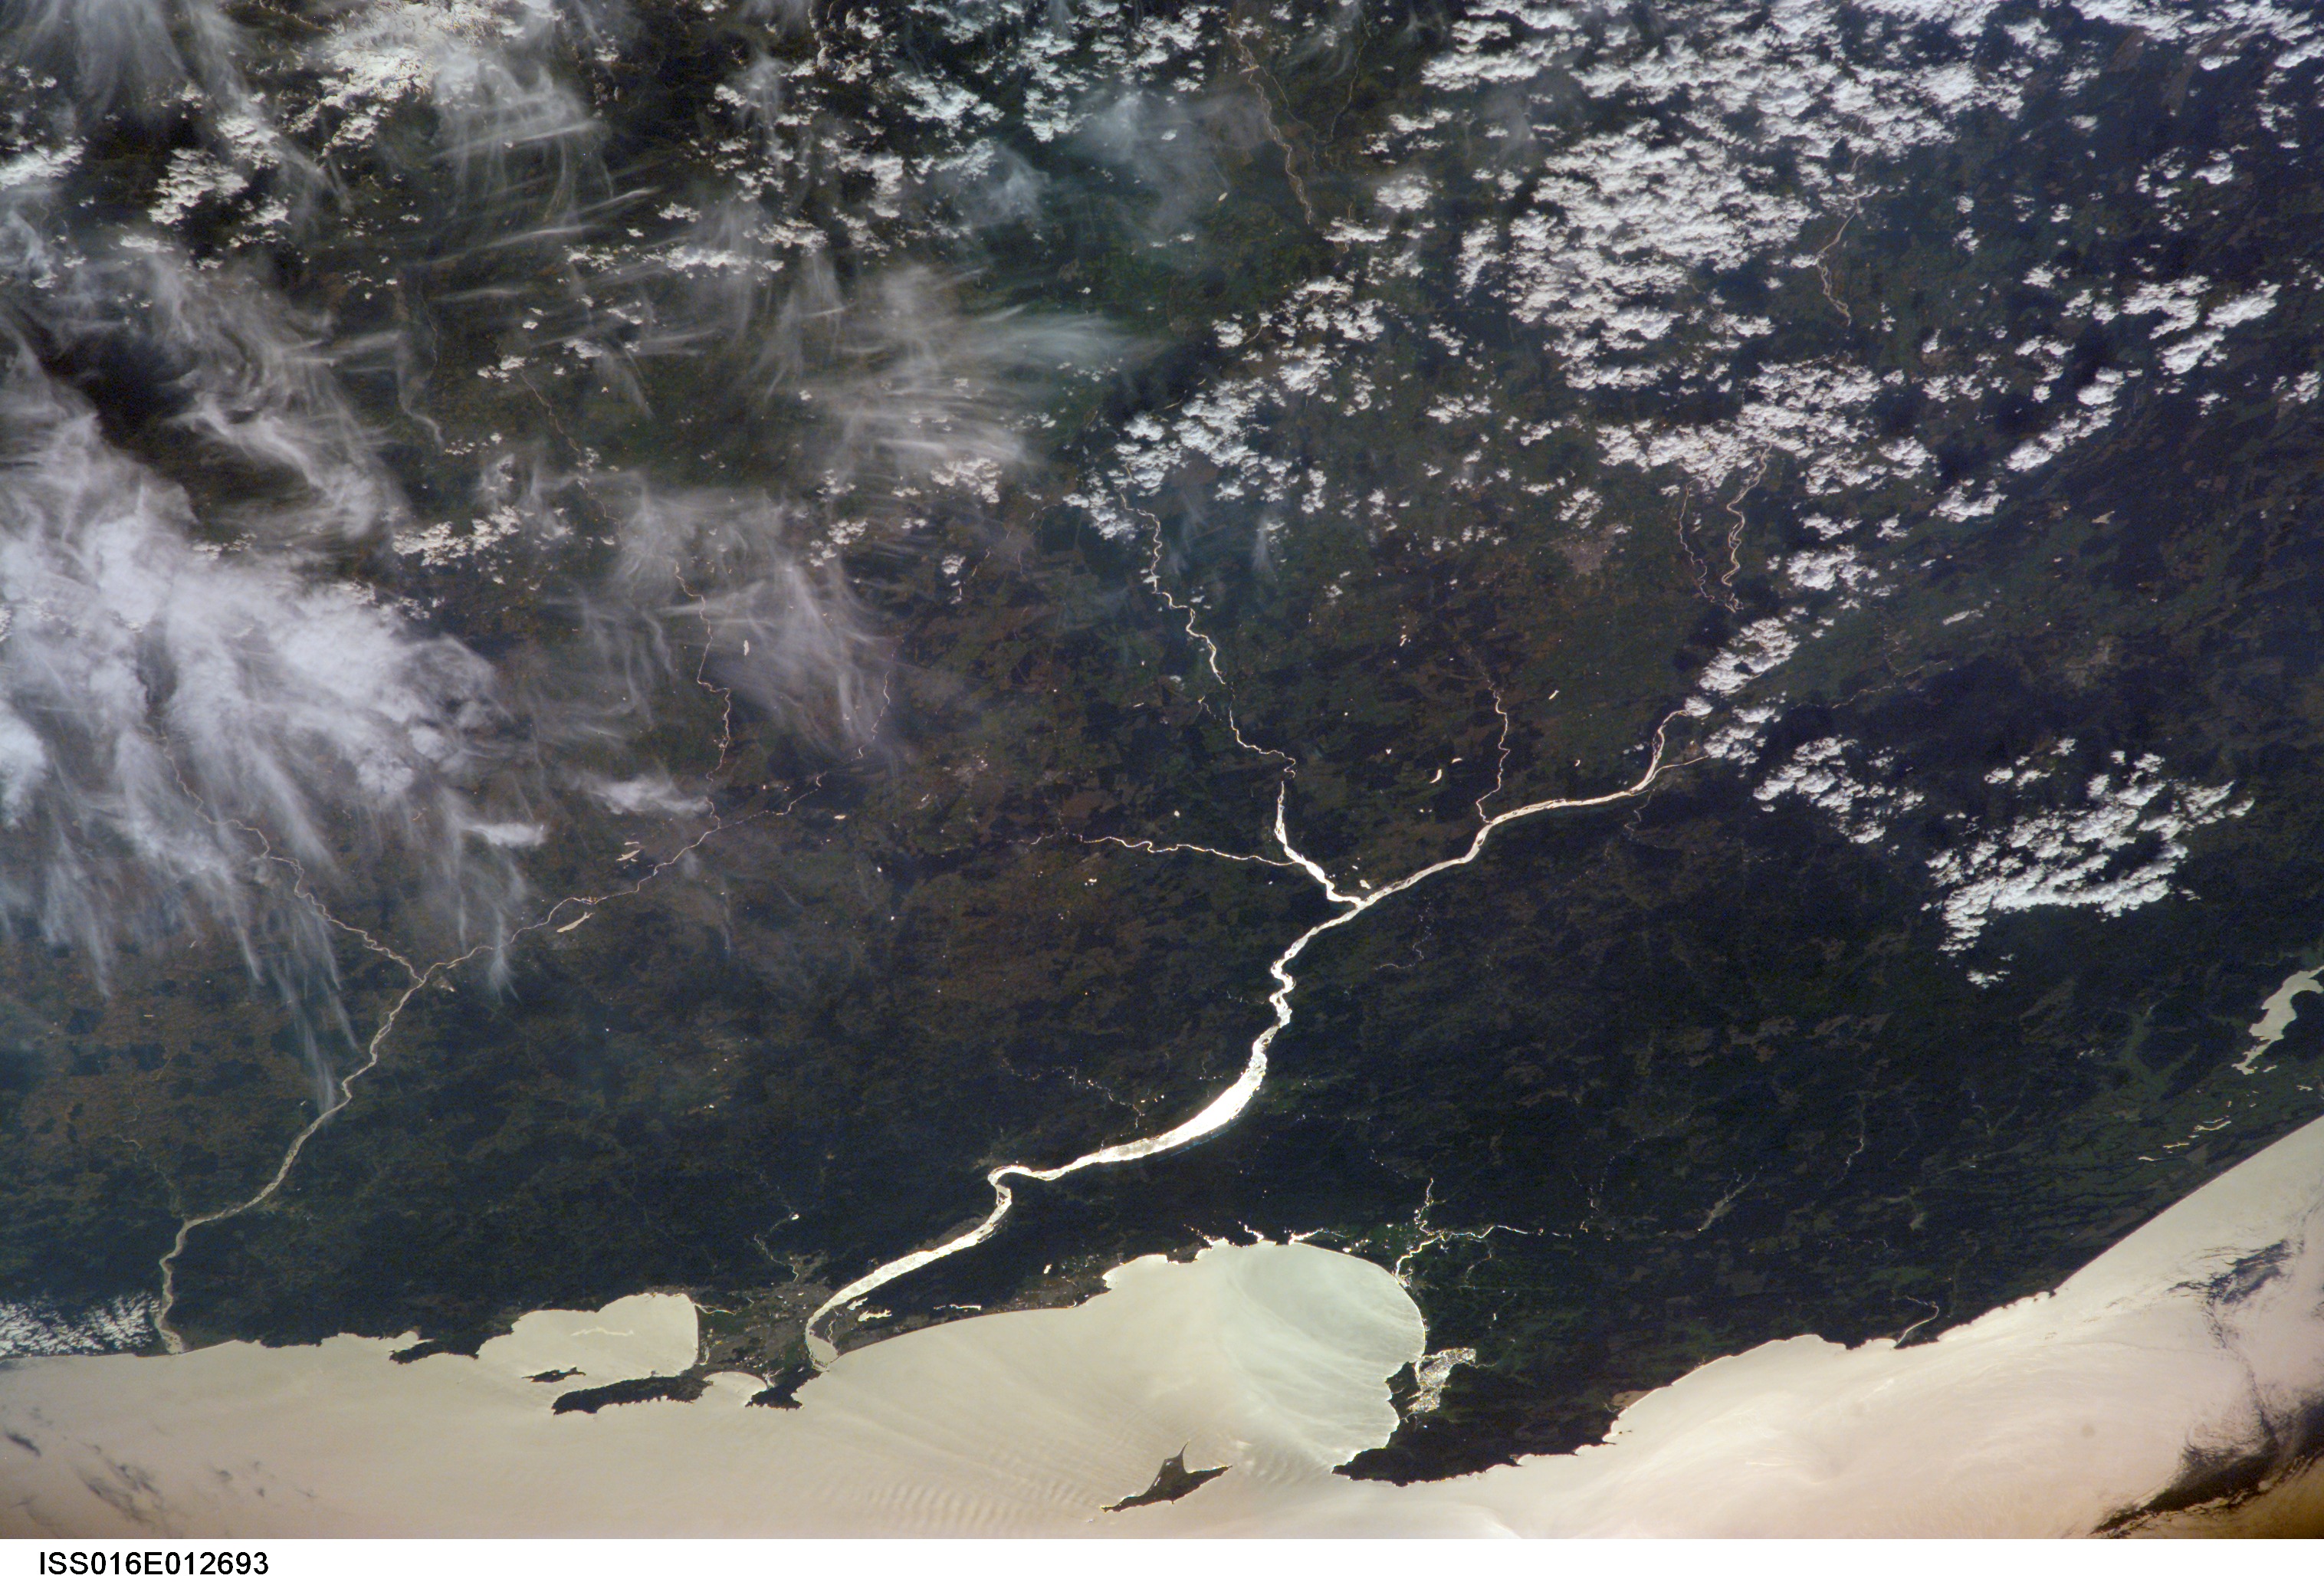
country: CHILE
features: PAN-CONCEPCION, RIVERS, COAST
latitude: -37.0
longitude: -72.5
